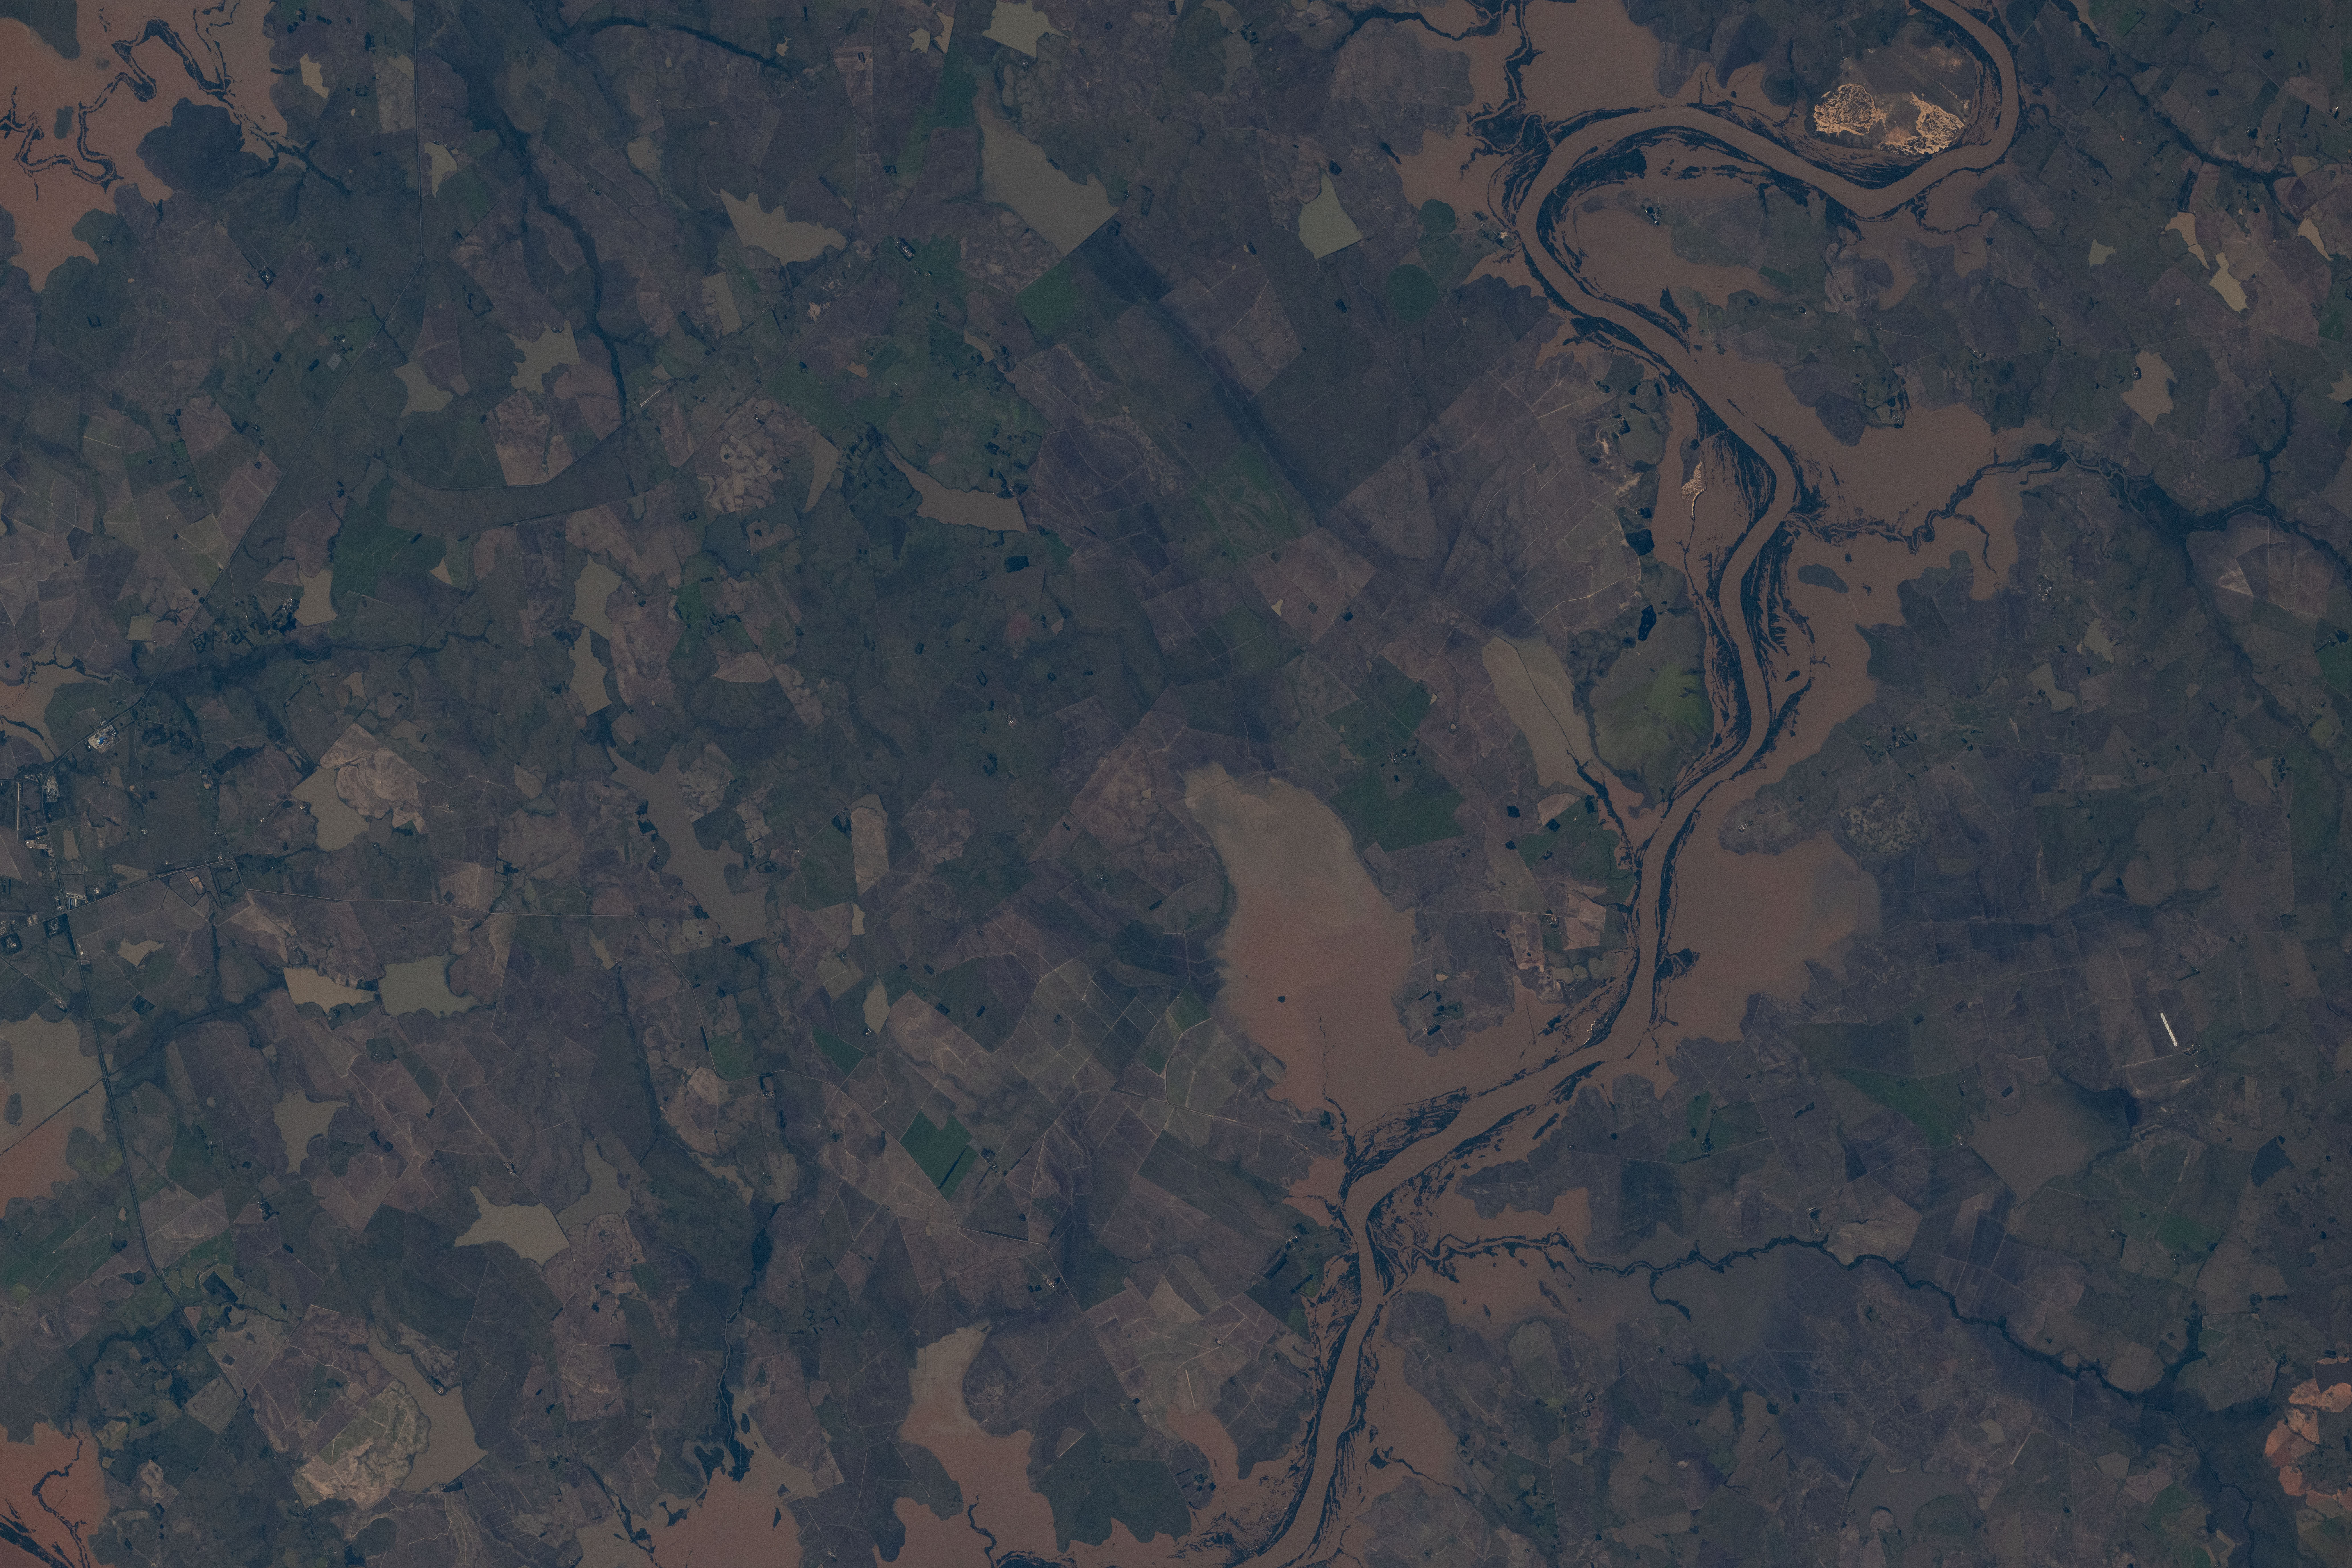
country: BRAZIL
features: URUGUAY RIVER, IBICUI RIVER, FLOODING, AGRICULTURE
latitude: -29.3
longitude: -56.3
